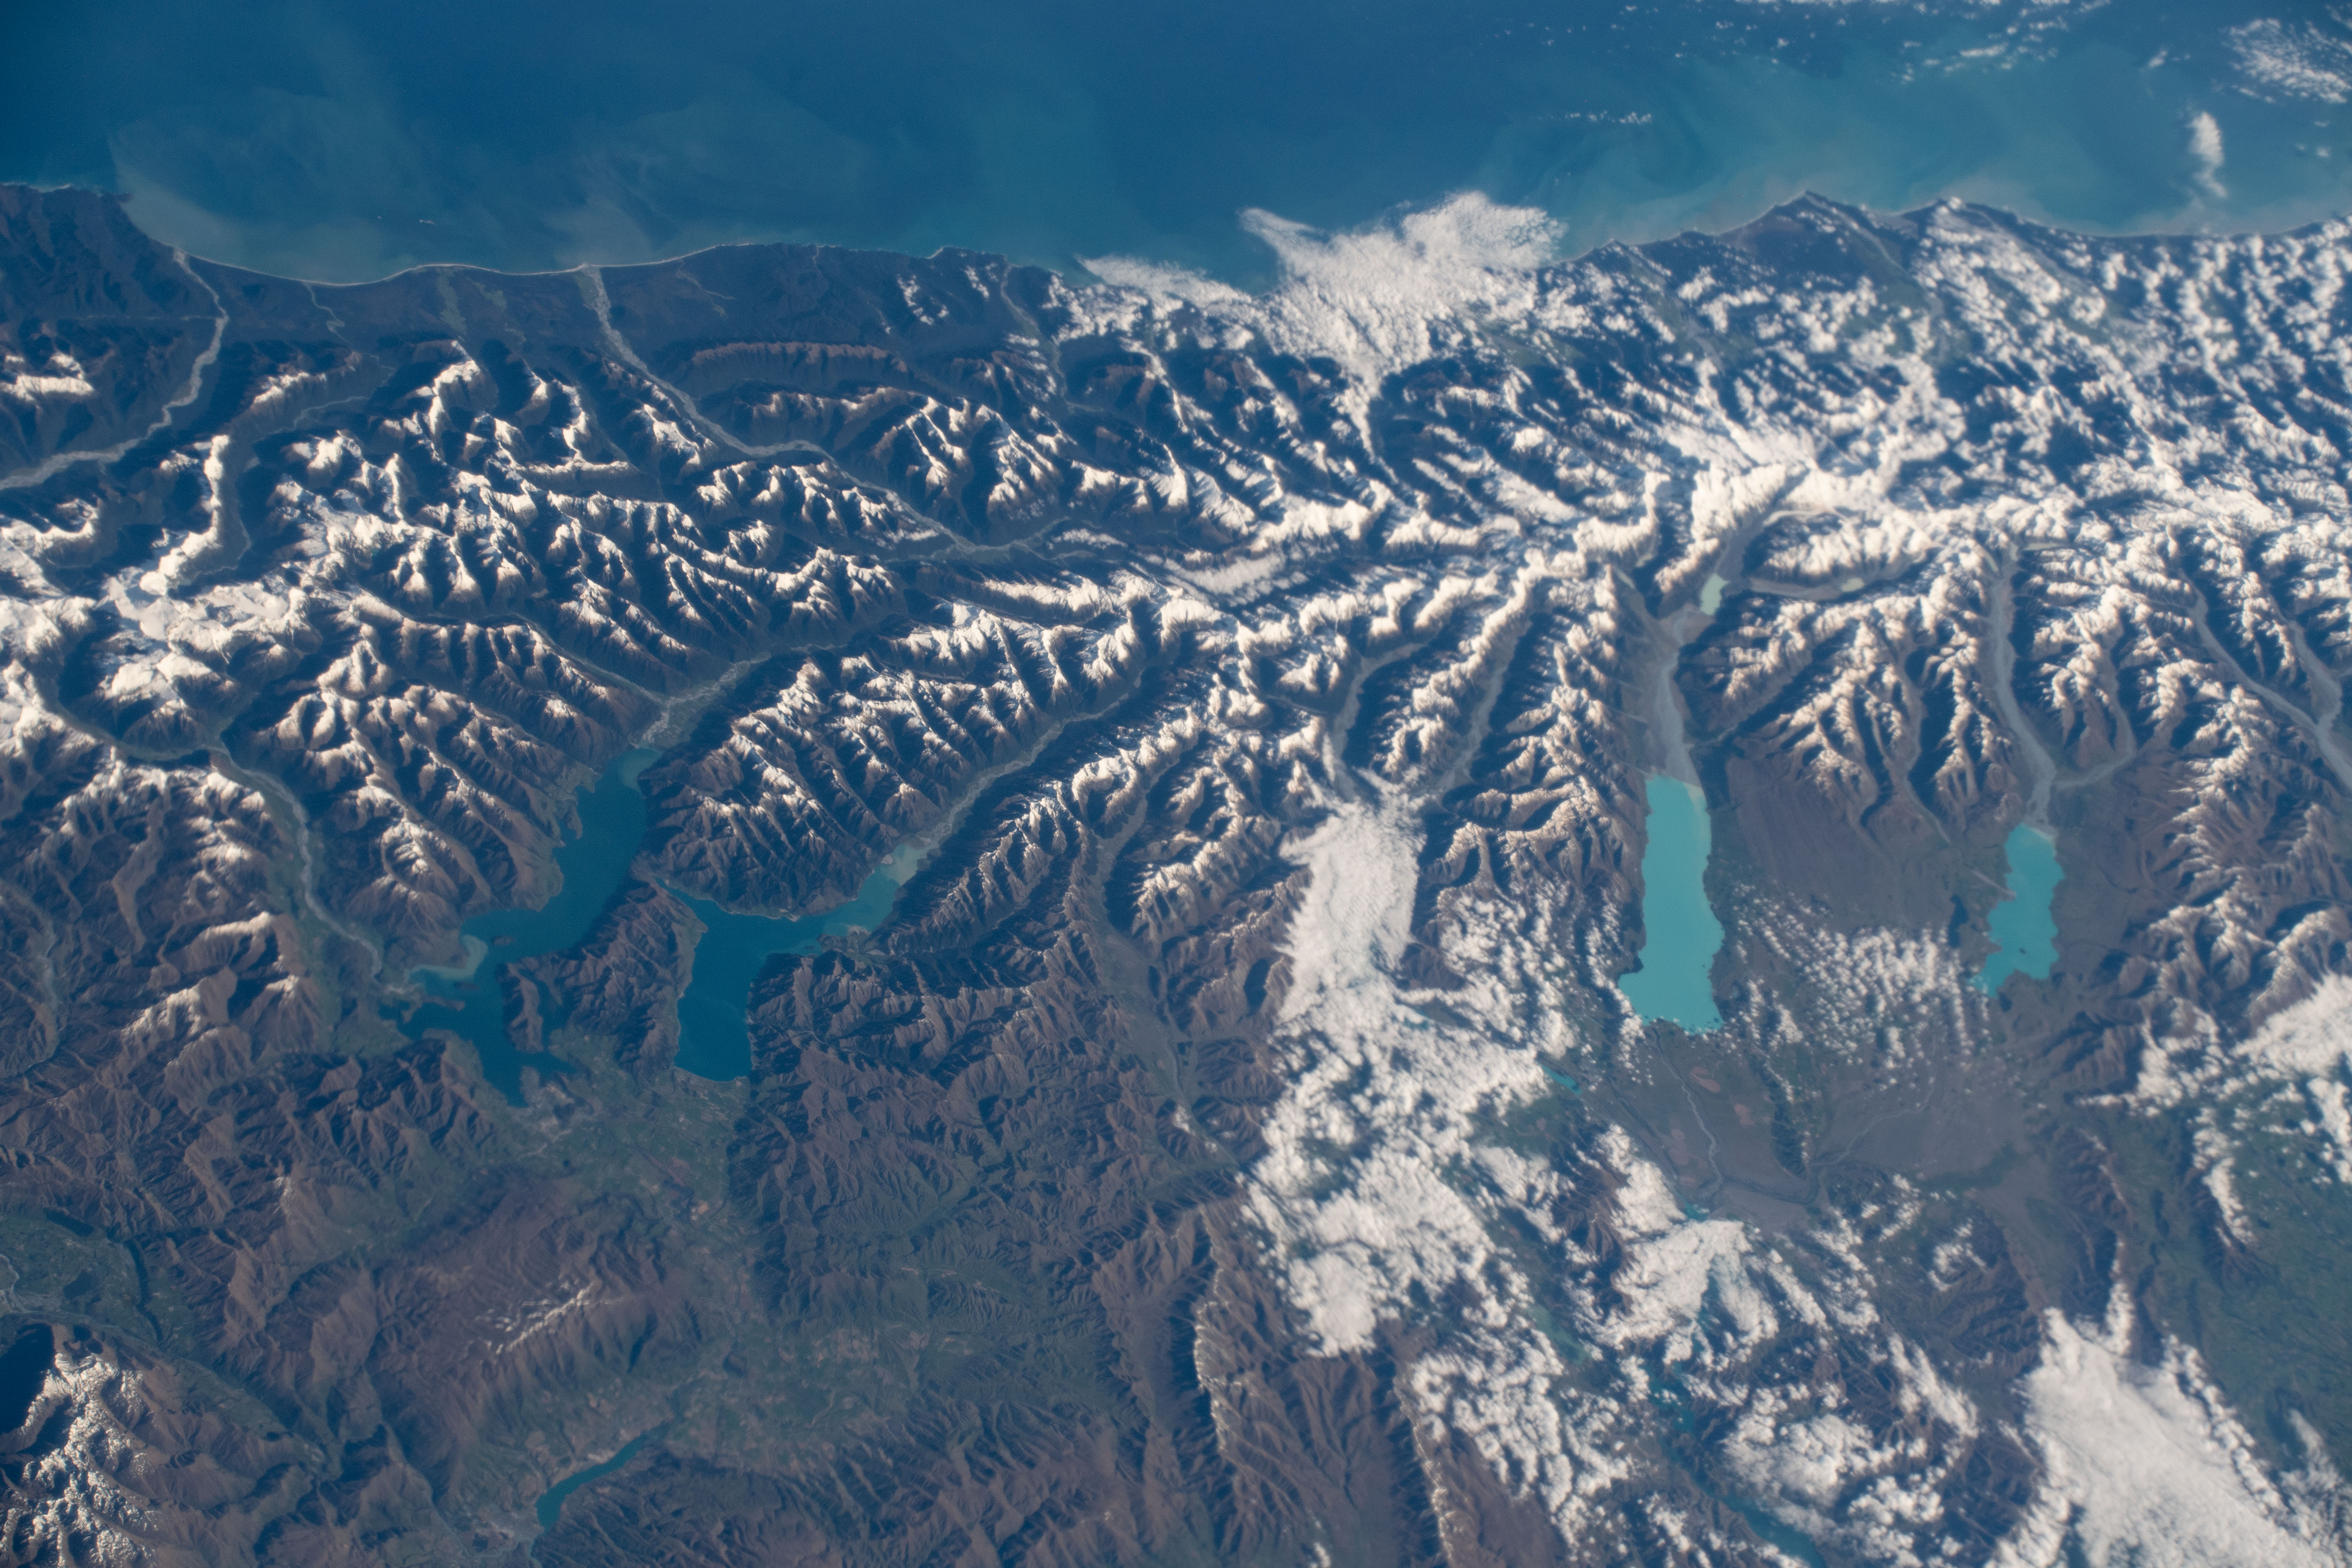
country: NEW ZEALAND-SI
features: LAKE WANAKA, LAKE HAWEA, SOUTHERN ALPS MOUNTAINS, LAKE PUKAKI, LAKE TEKAPO
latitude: -44.2
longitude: 169.7
